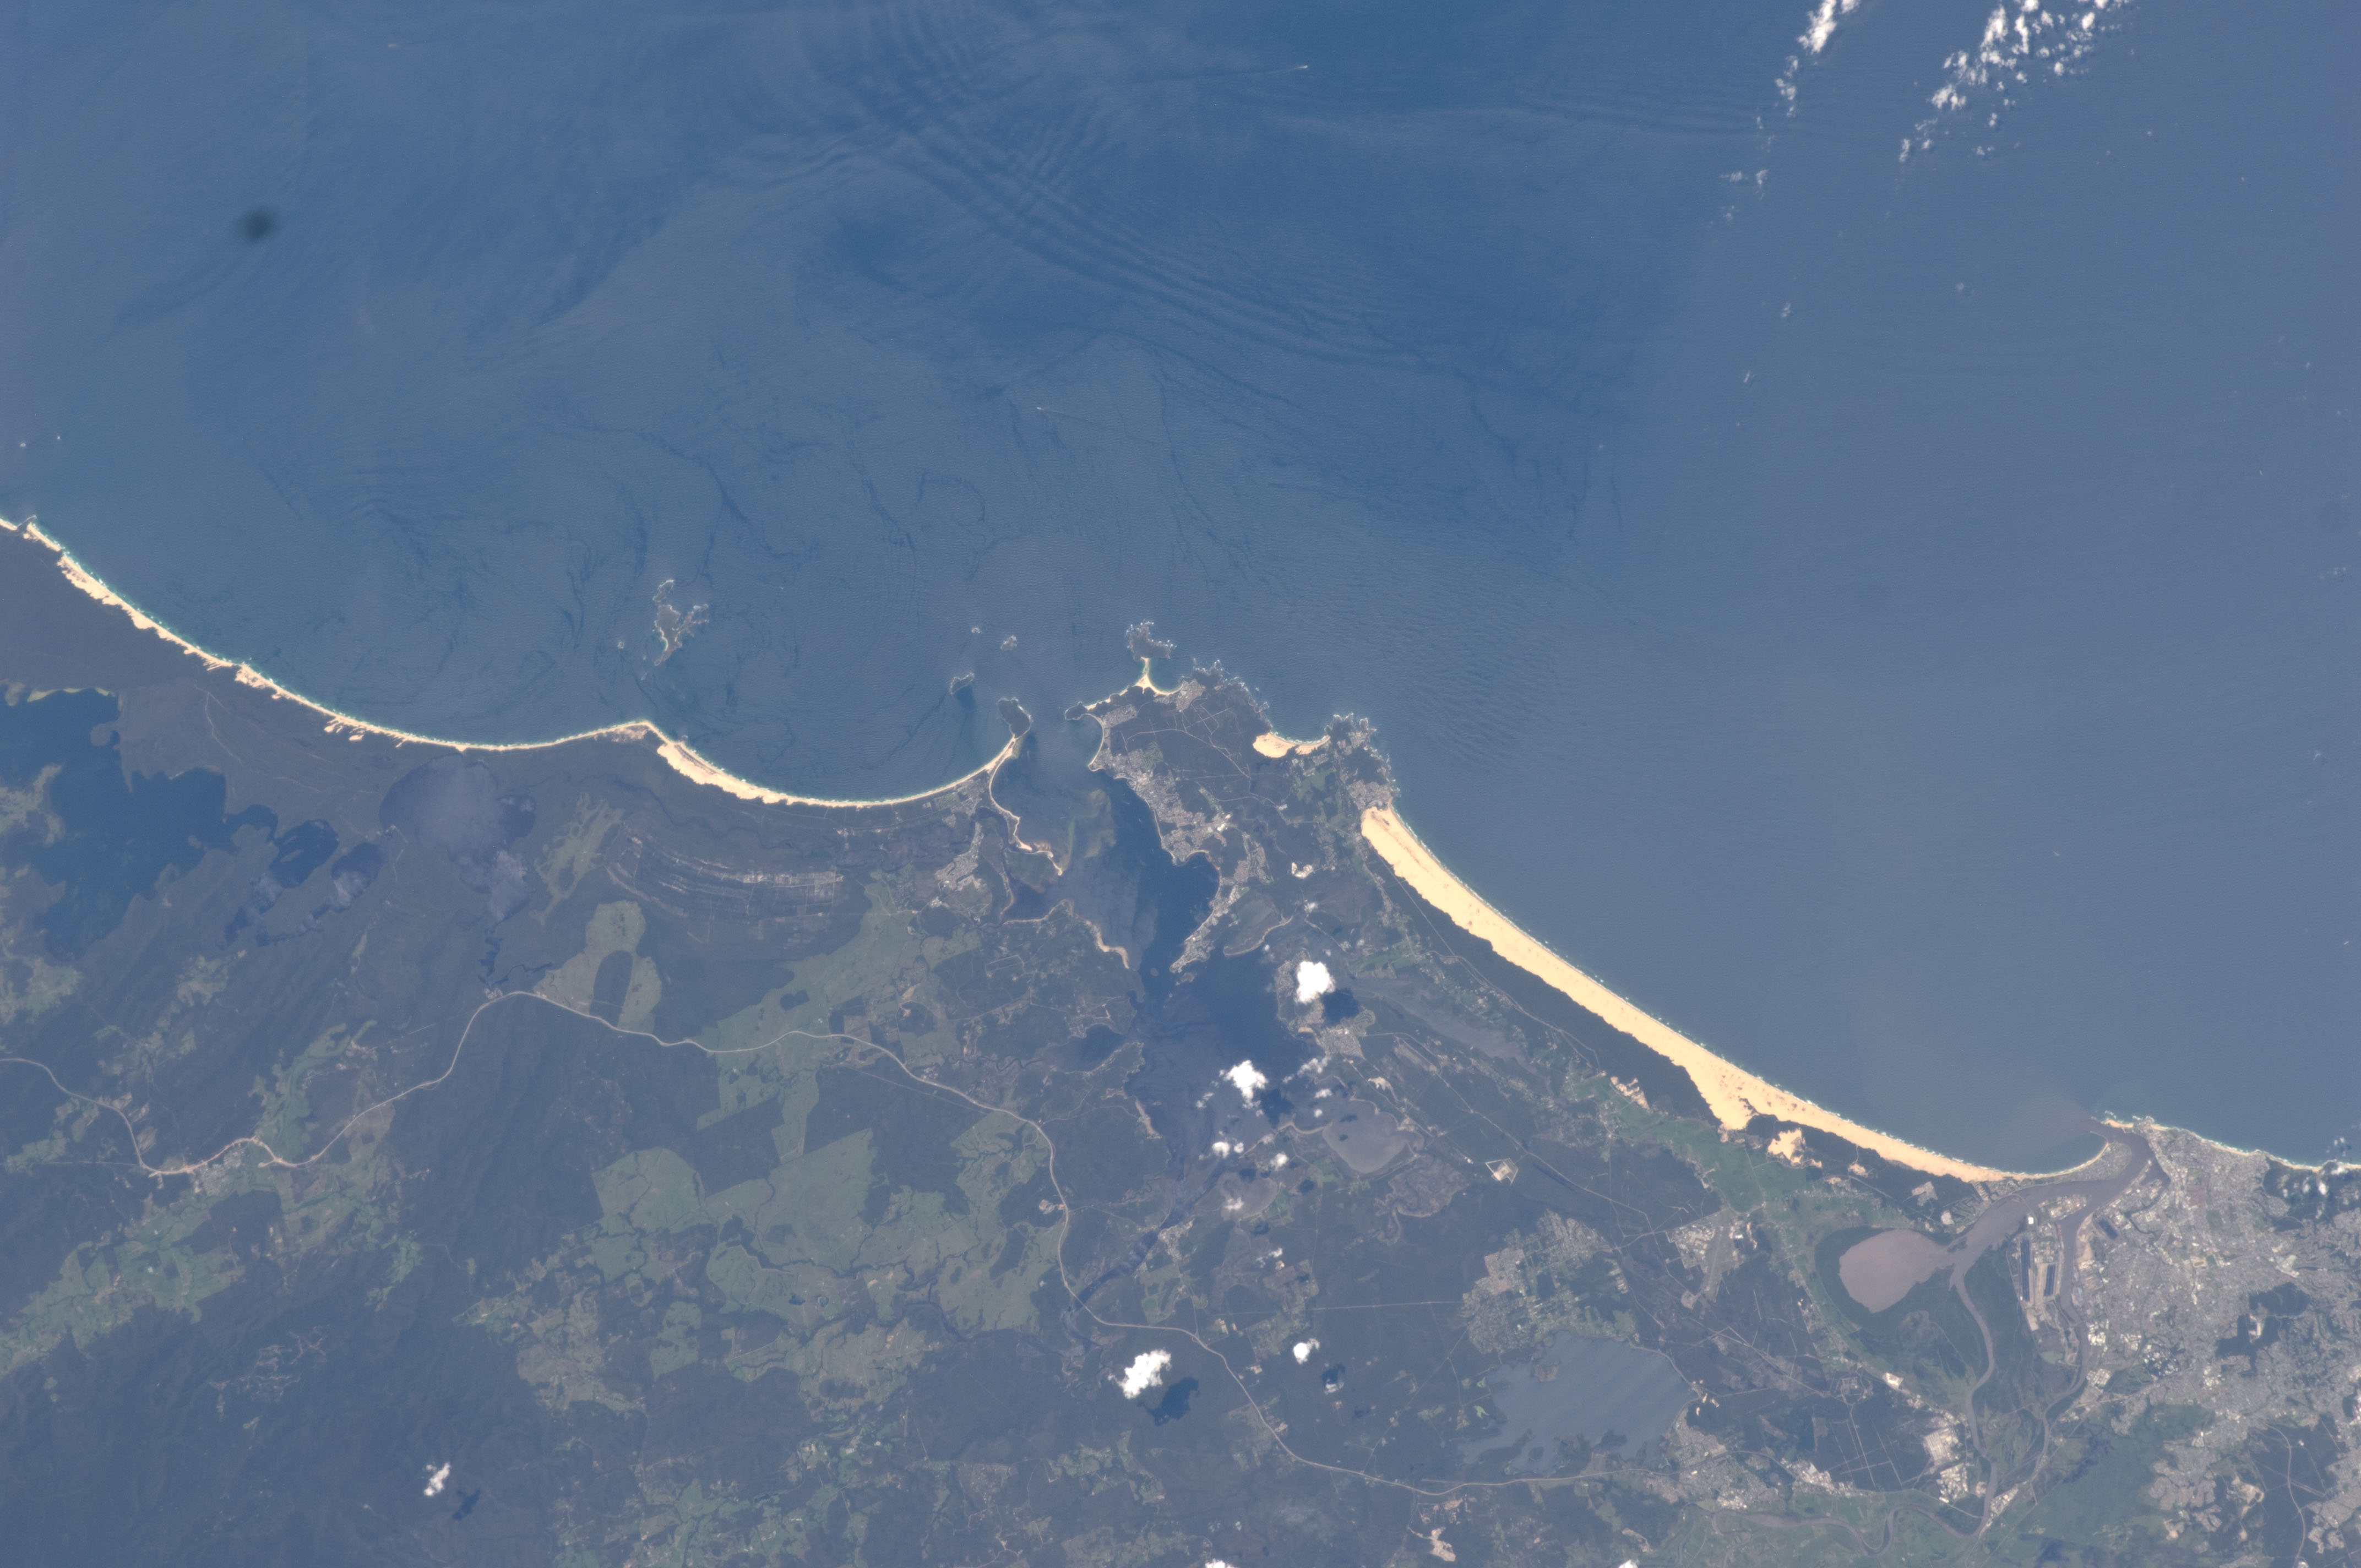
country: AUSTRALIA-NSW
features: BEACH AREA N. OF NEWCASTLE, NEWCASTLE, NEWCASTLE AREA, PORT STEPHENS B.
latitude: -32.8
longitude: 152.1
